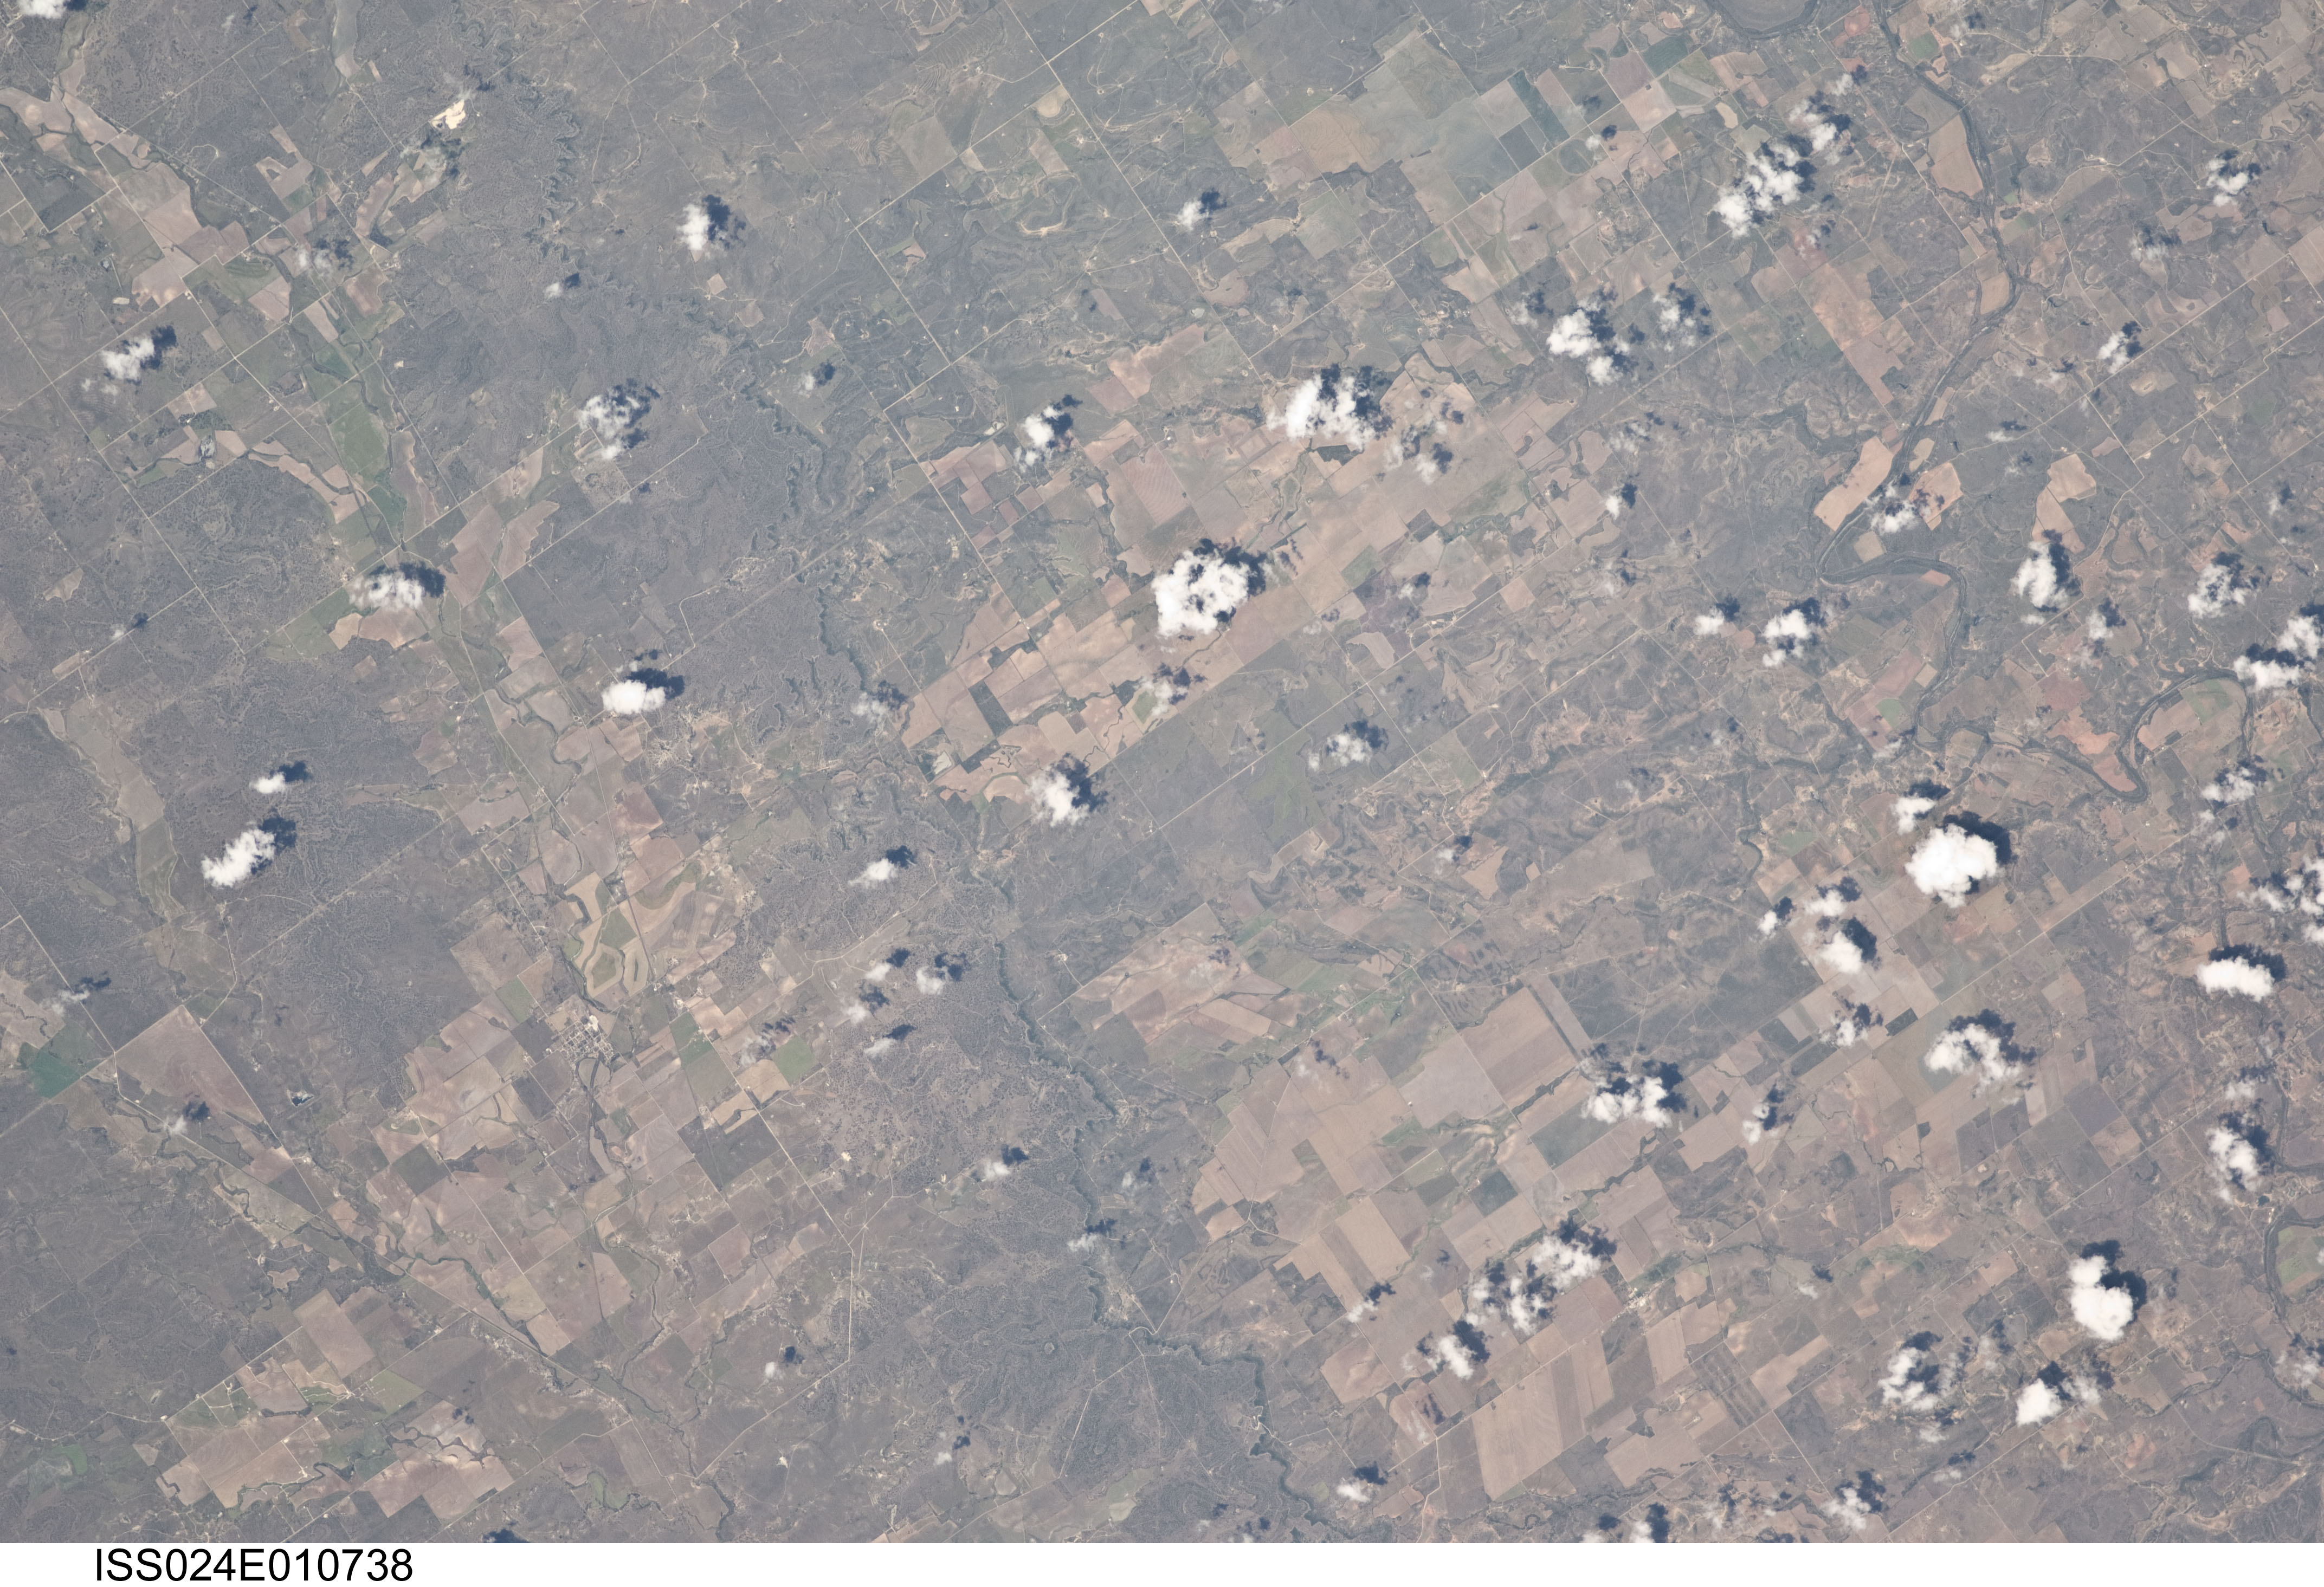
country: USA-TEXAS
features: COLORADO RIVER, MELVIN
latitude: 31.3
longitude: -99.5
